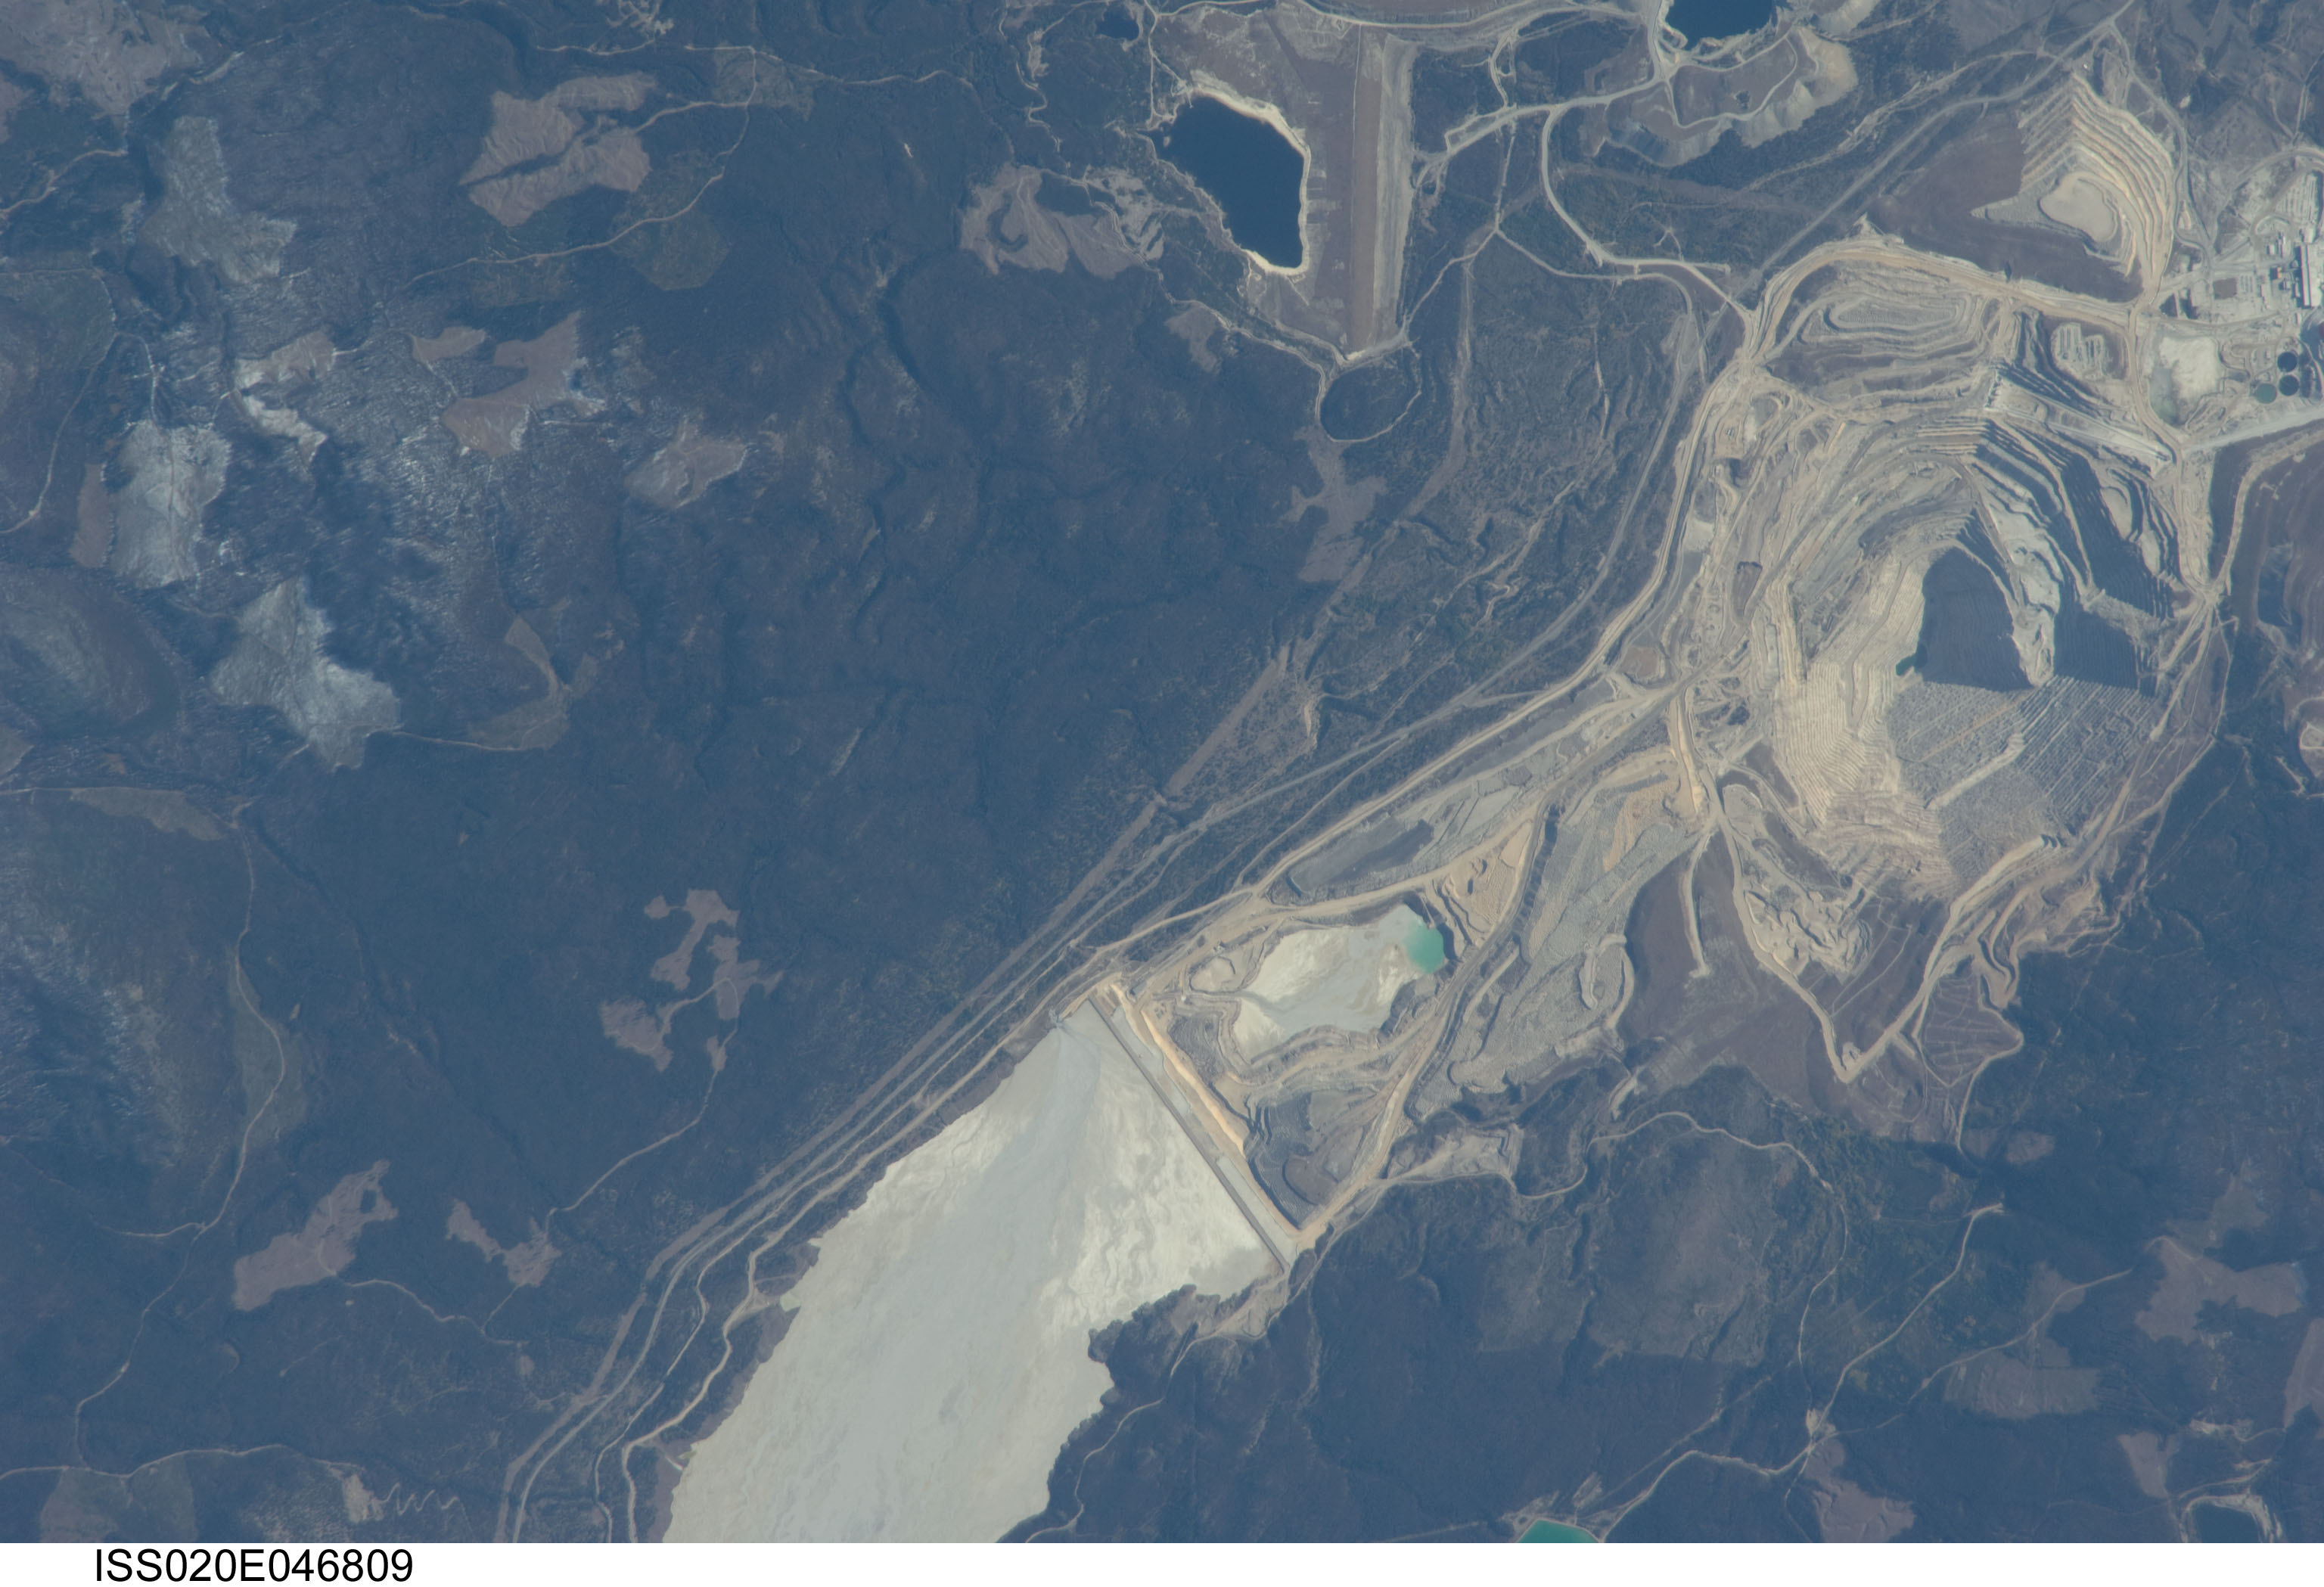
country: CANADA-BC
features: MINE, TAILINGS POND, FOREST, ROADS
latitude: 50.5
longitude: -121.1
